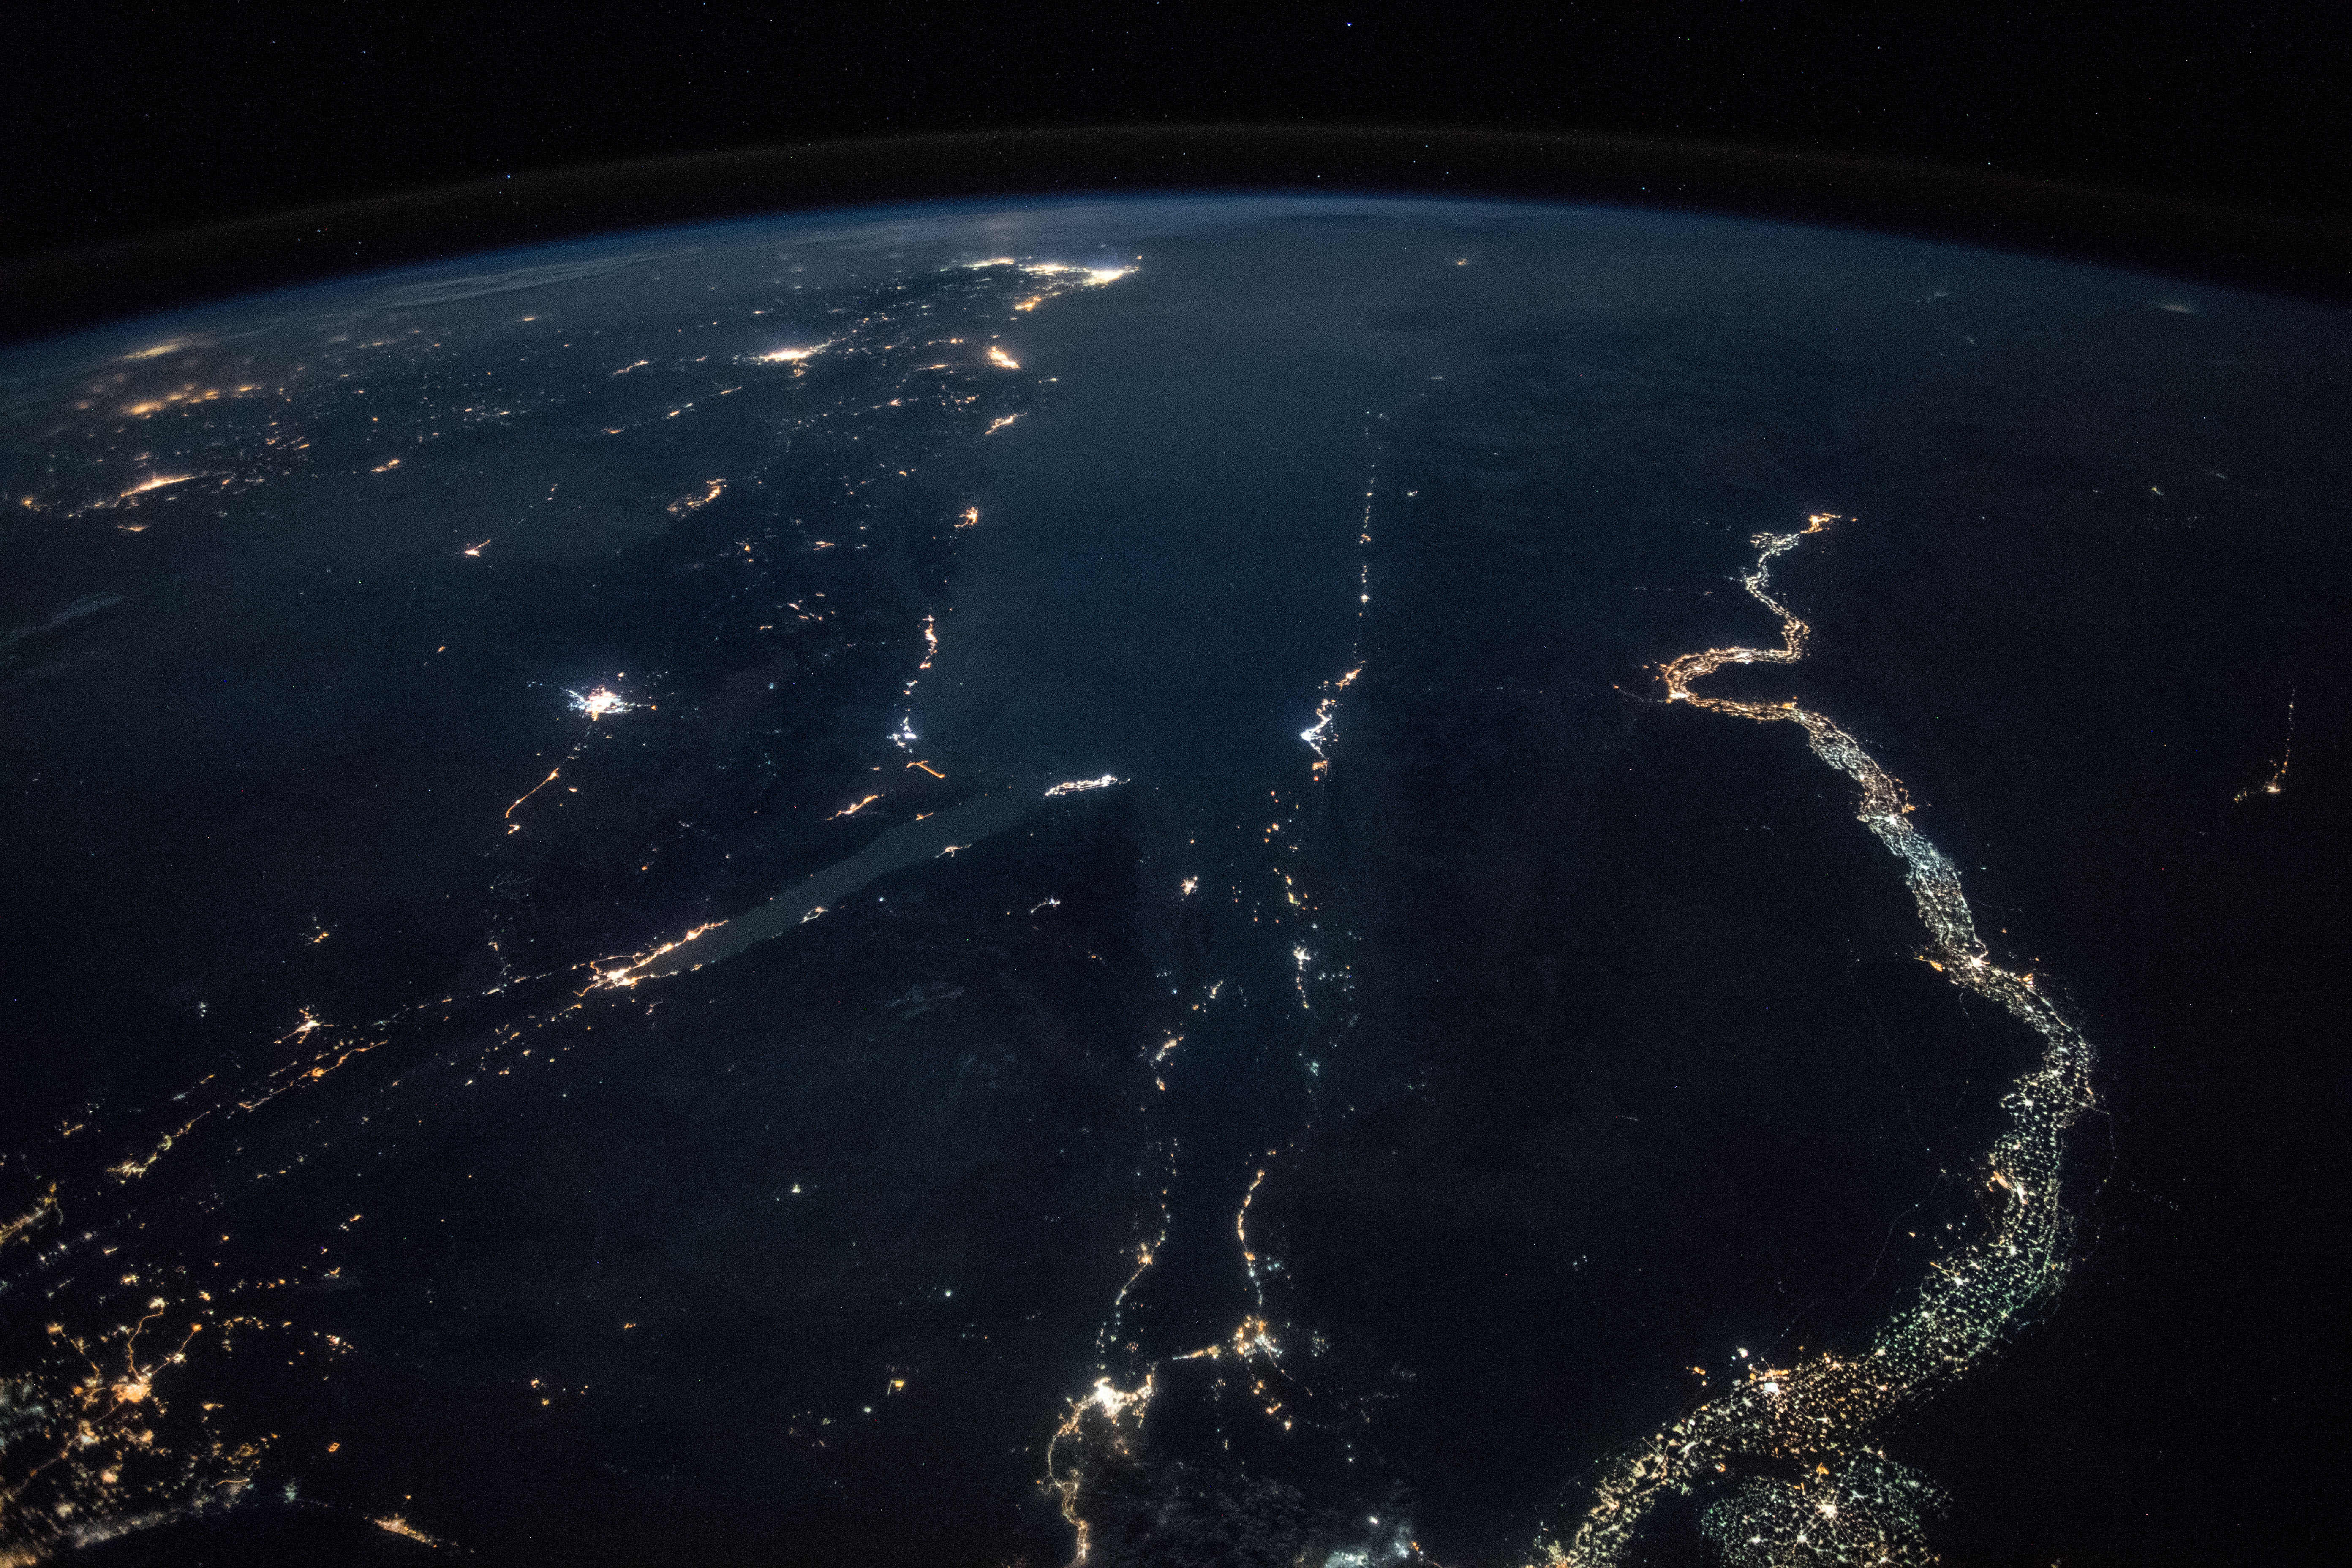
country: EGYPT
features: GULF OF SUEZ, GULF OF AQABA, HEJAZ MOUNTAINS, TABUK CITY, RAS MOHAMMED CITY, SHARM EL-SHEIKH CITY, NILE RIVER, EARTH LIMB, NIGHT
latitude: 27.8
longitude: 34.0
